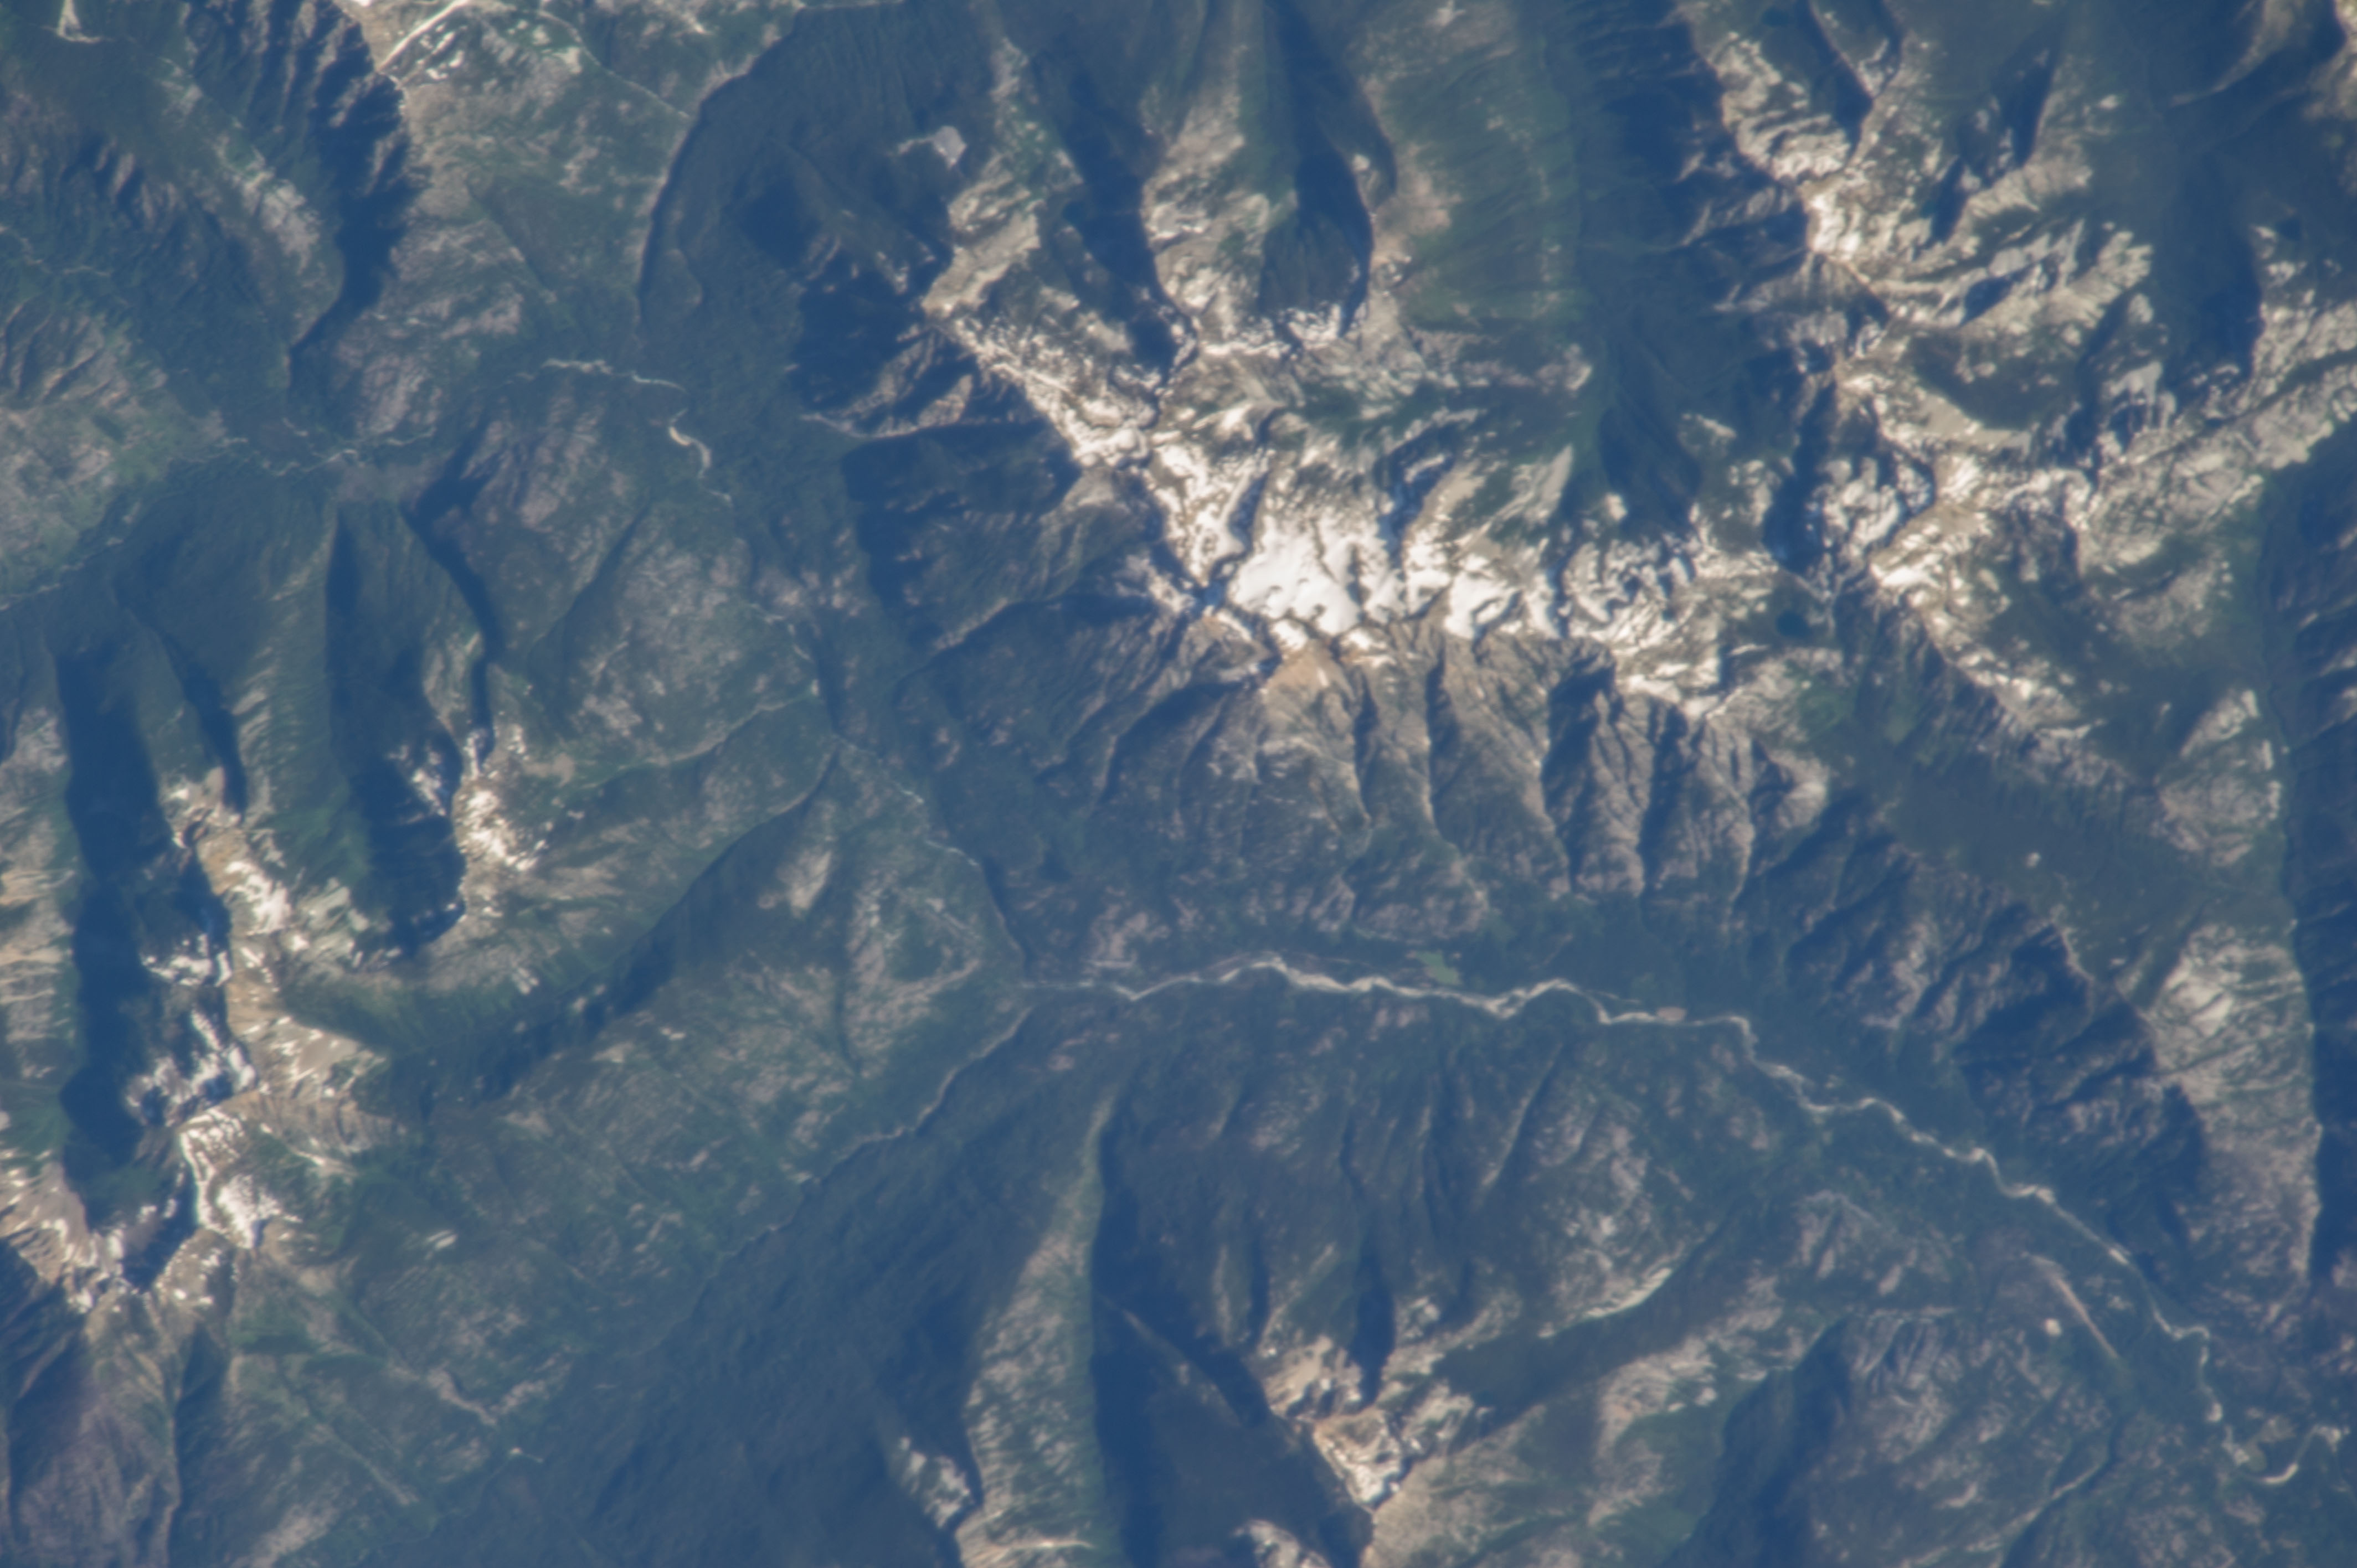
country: USA-WASHINGTON
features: SISI RIDGE,STEHEKIN RIVER,BOWAN MOUNTAIN,MCGREGOR MOUNTAIN,AGNES CREEK,WASHINGTON,COON LAKE,BRIDGE CREEK
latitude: 48.4
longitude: -120.8
